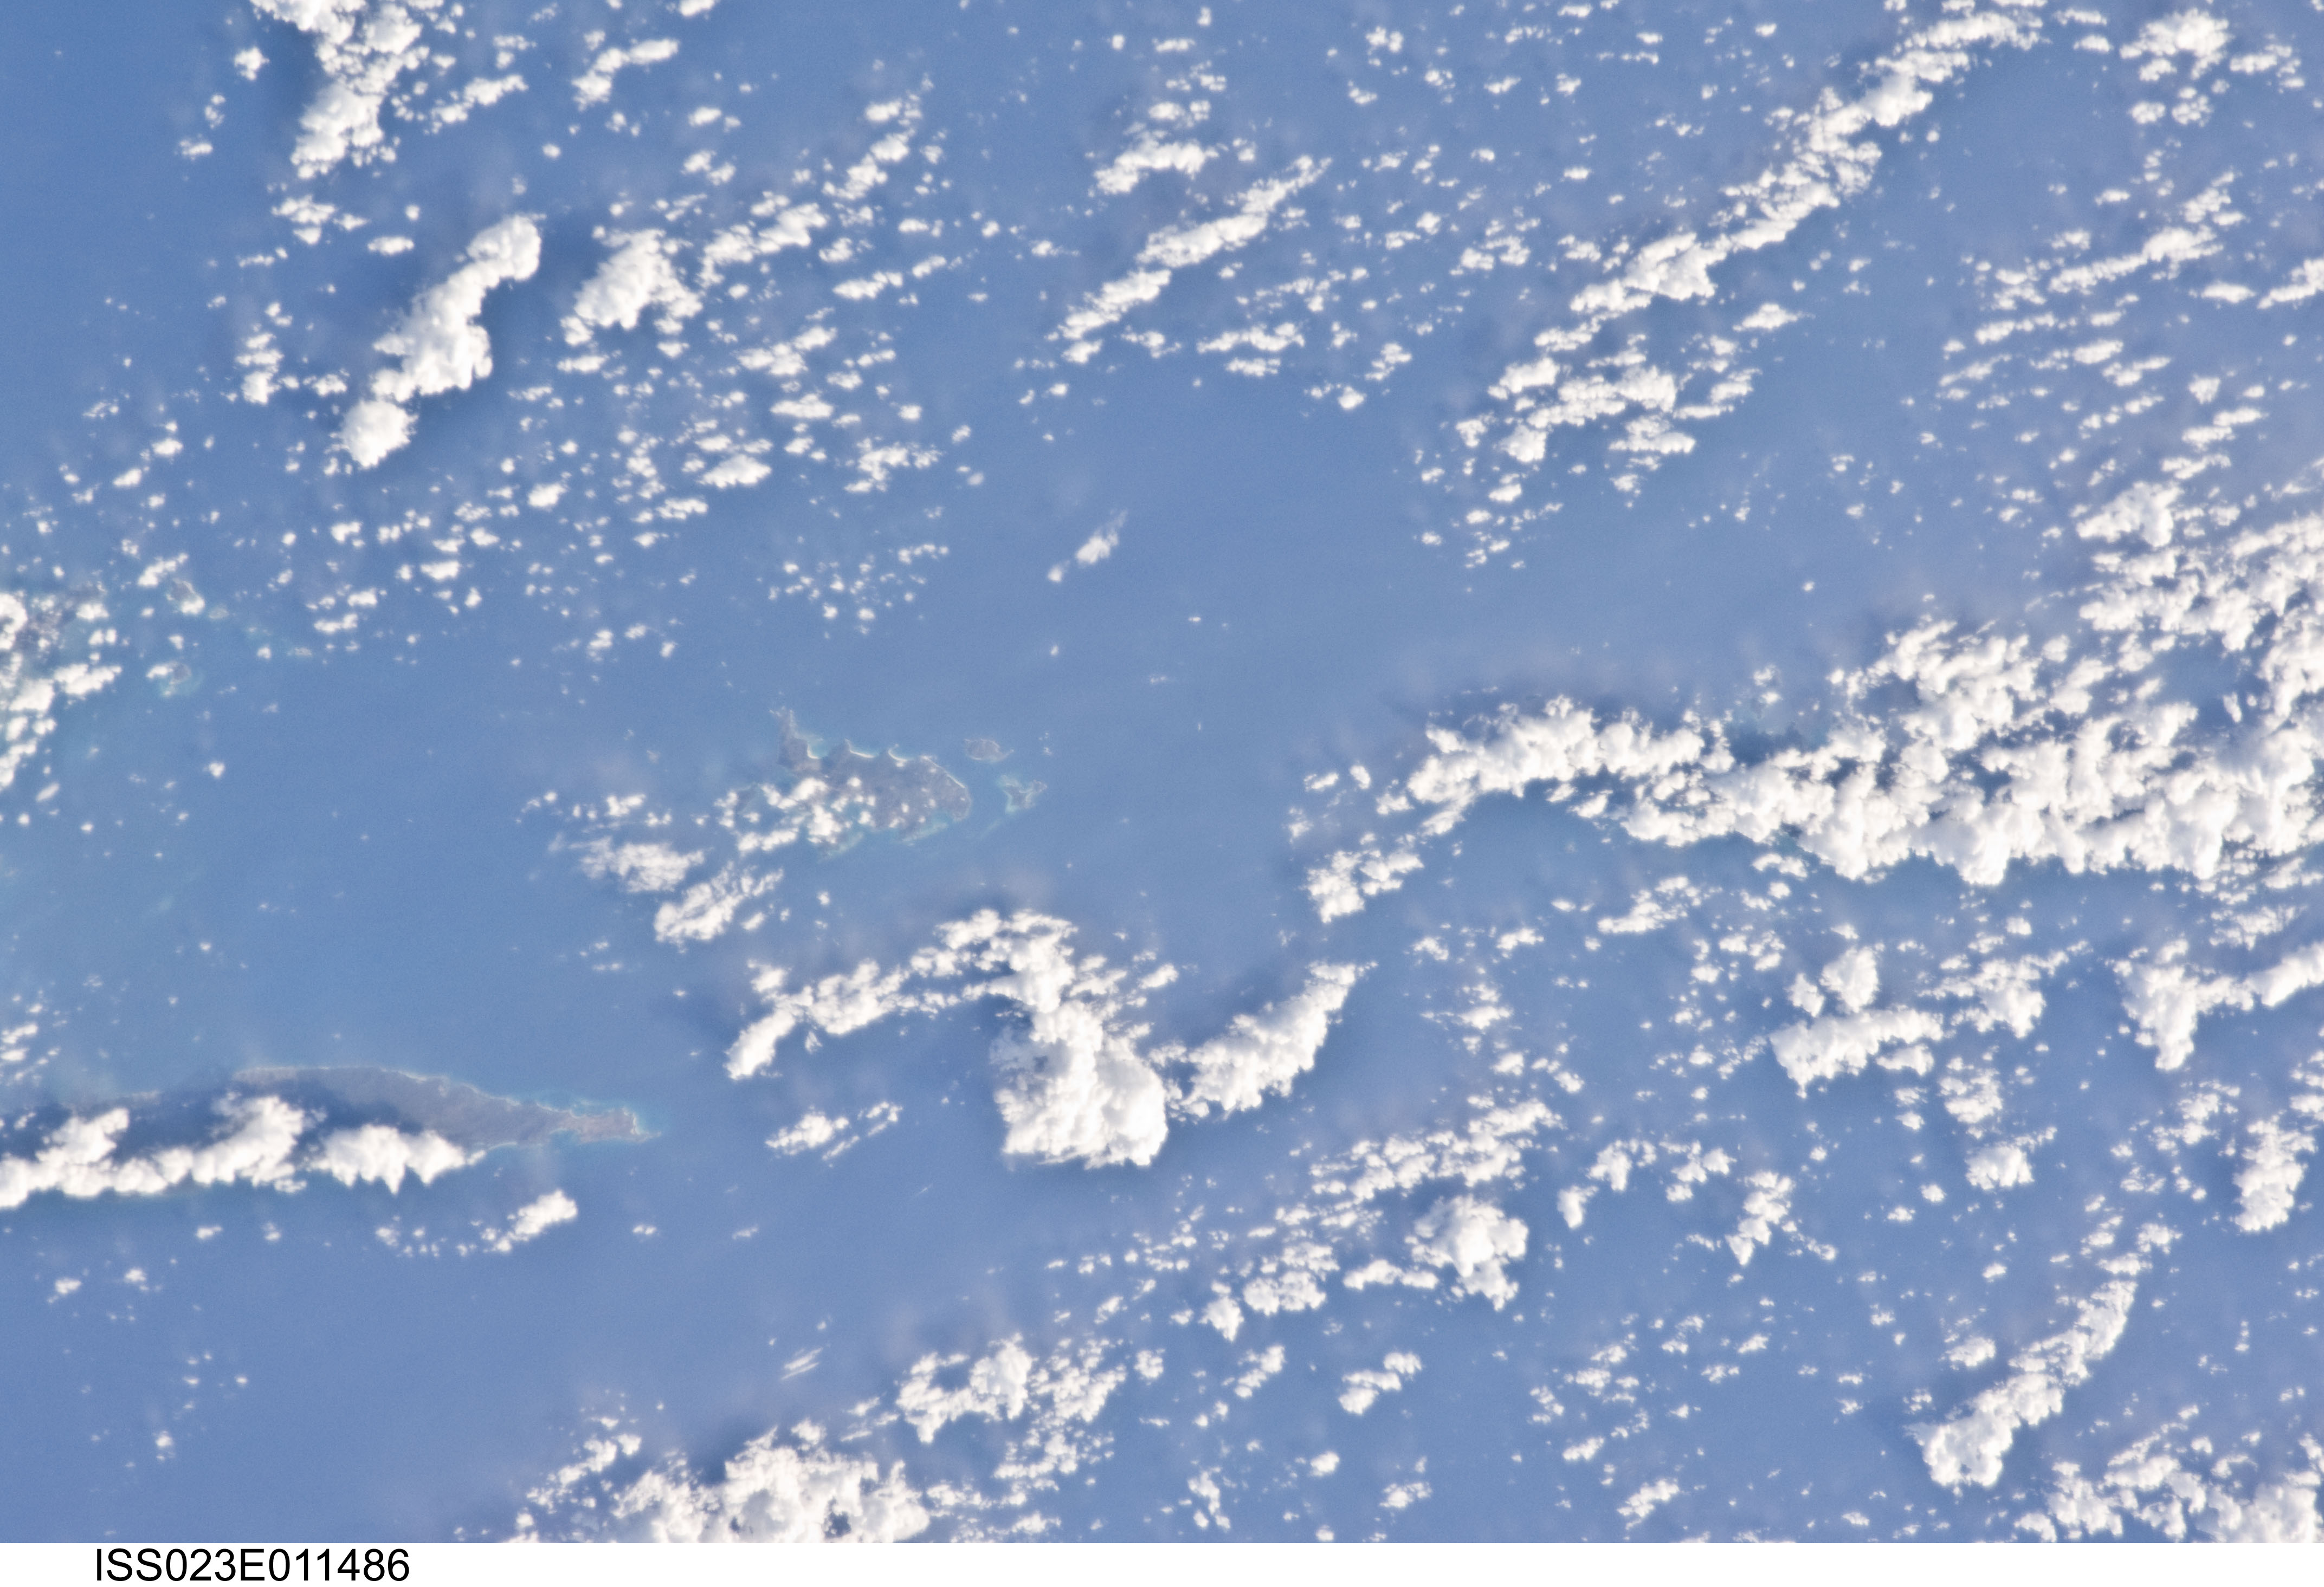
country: PUERTO RICO
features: VIEQUES ISLAND, CULEBRA ISLAND
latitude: 18.2
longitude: -65.2
